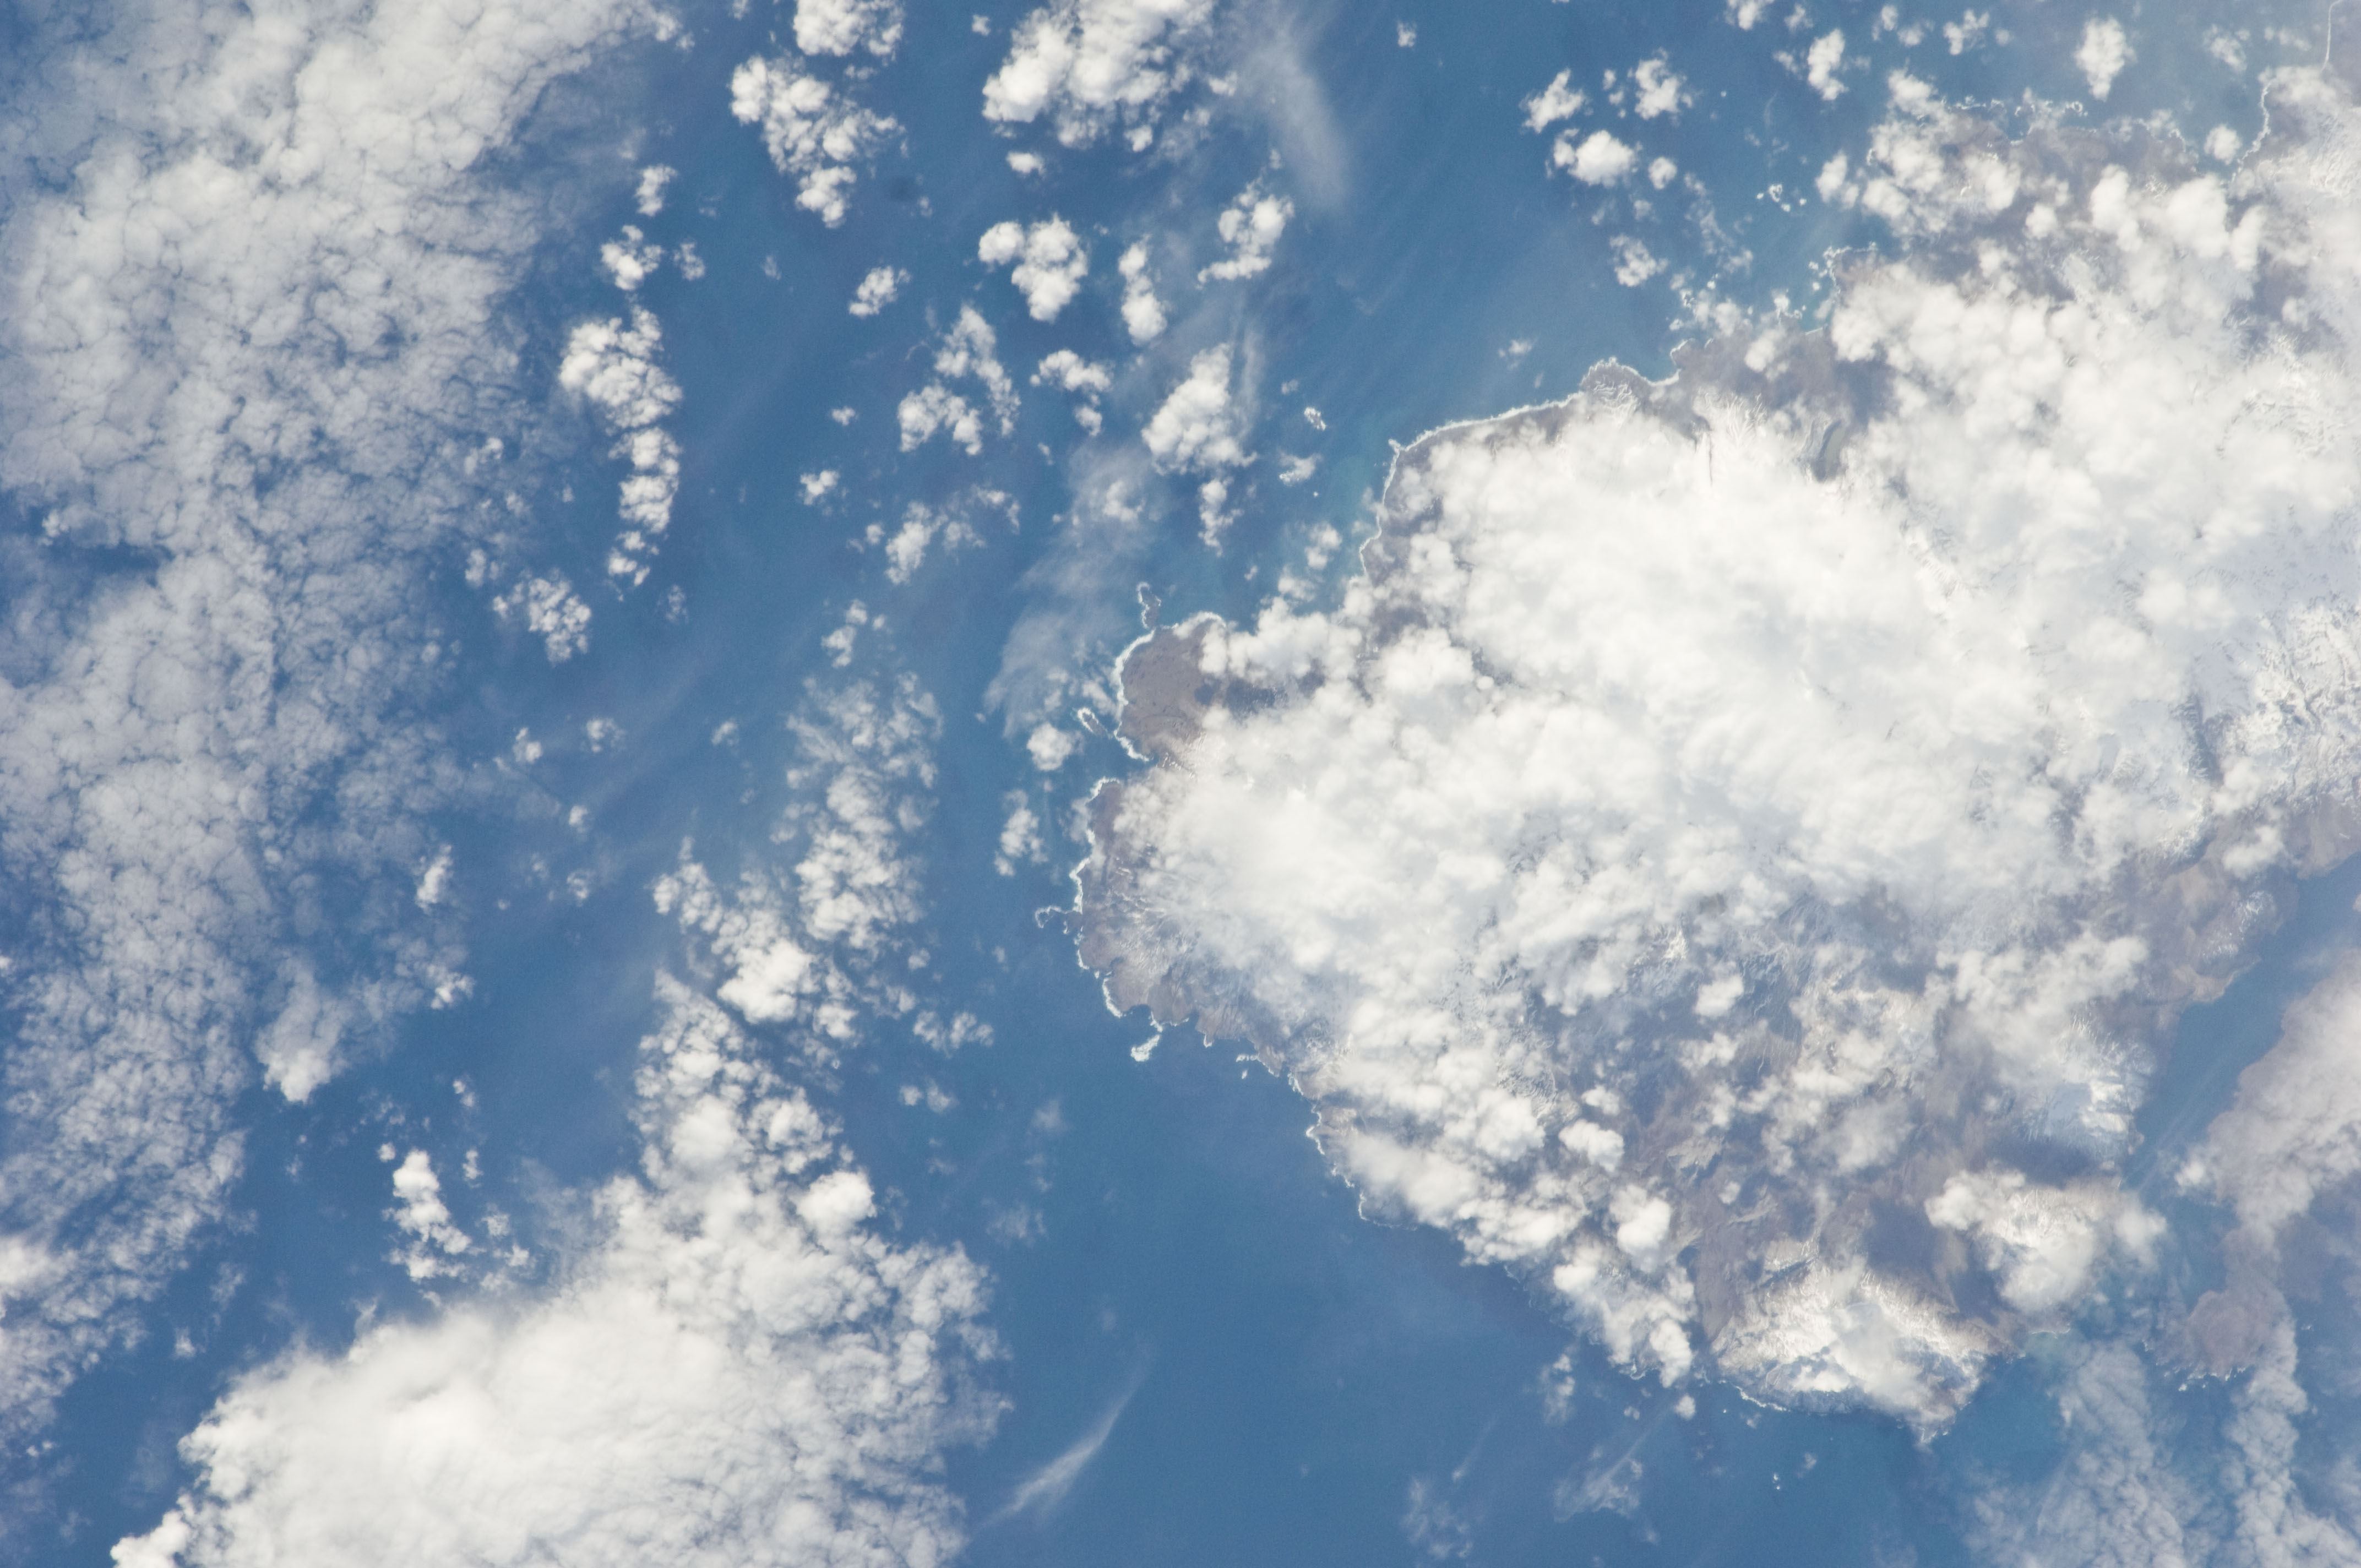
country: KERGUELEN ILES
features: RALLIER DU BATY PENINSULA, CAPE BOURBON, MTS., SNOW
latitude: -49.6
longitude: 68.8
